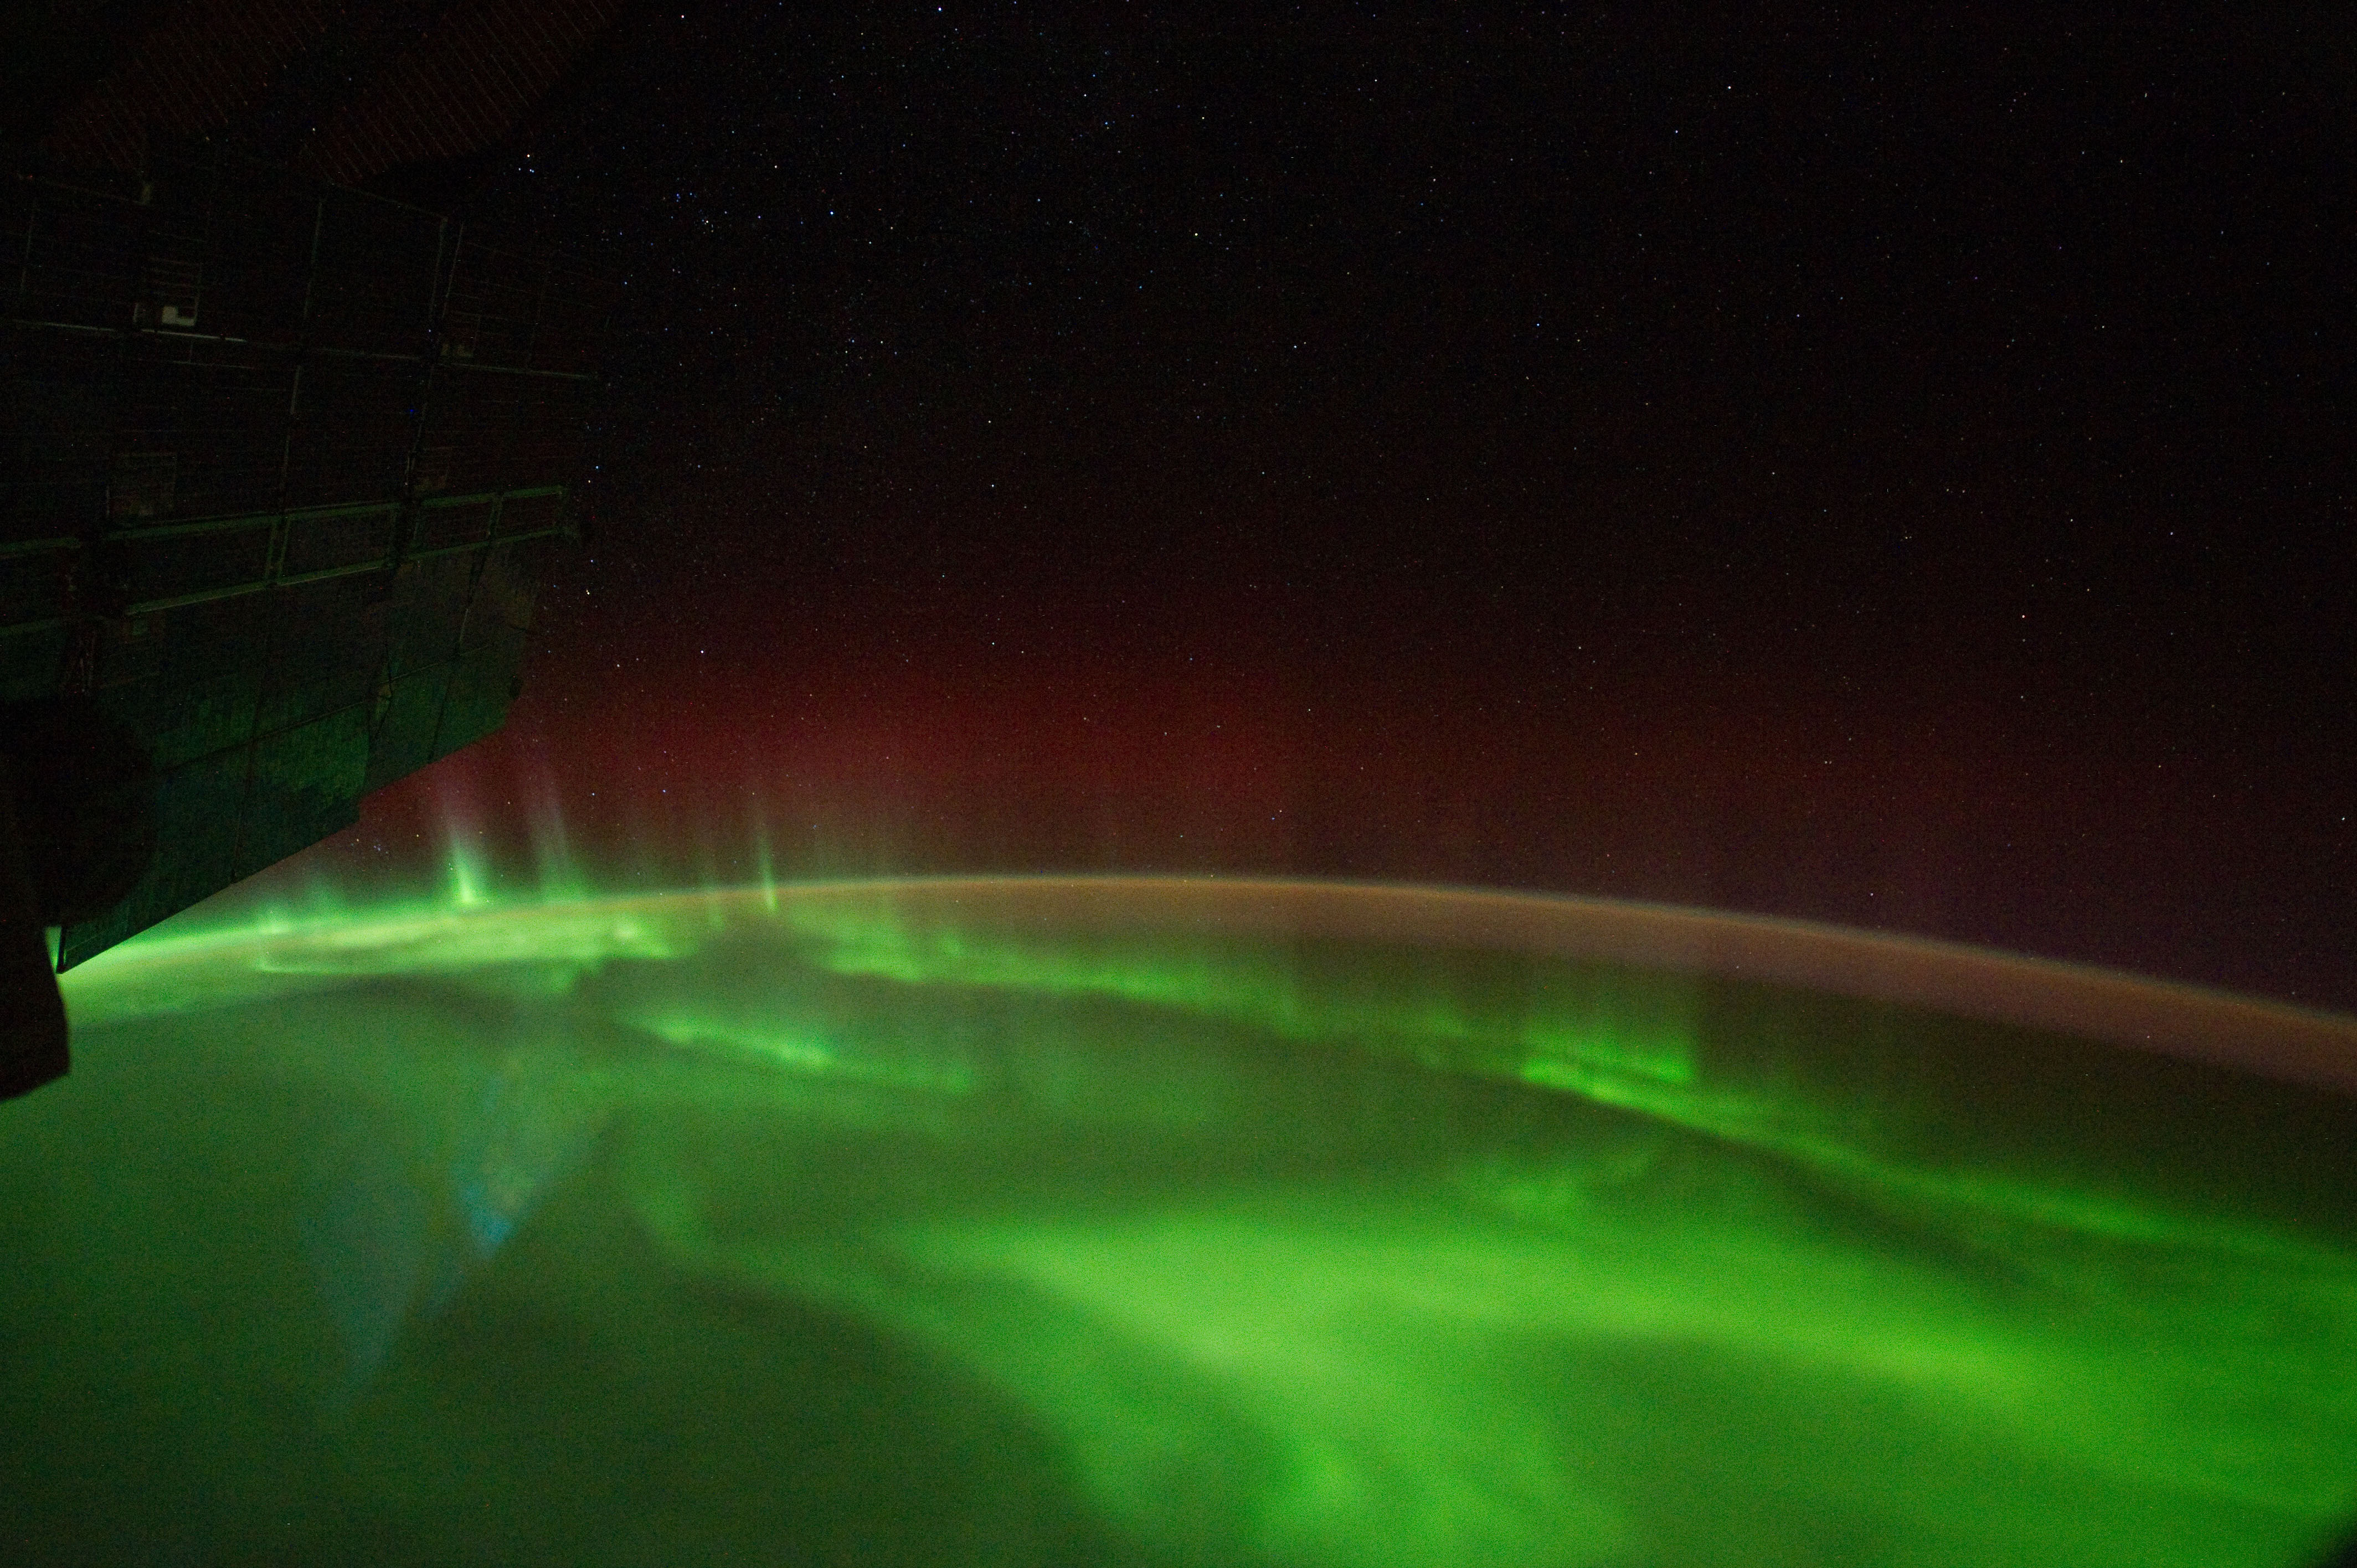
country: AURORA
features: AURORA AUSTRALIS, AIRGLOW, S. E. INDIAN OCEAN
